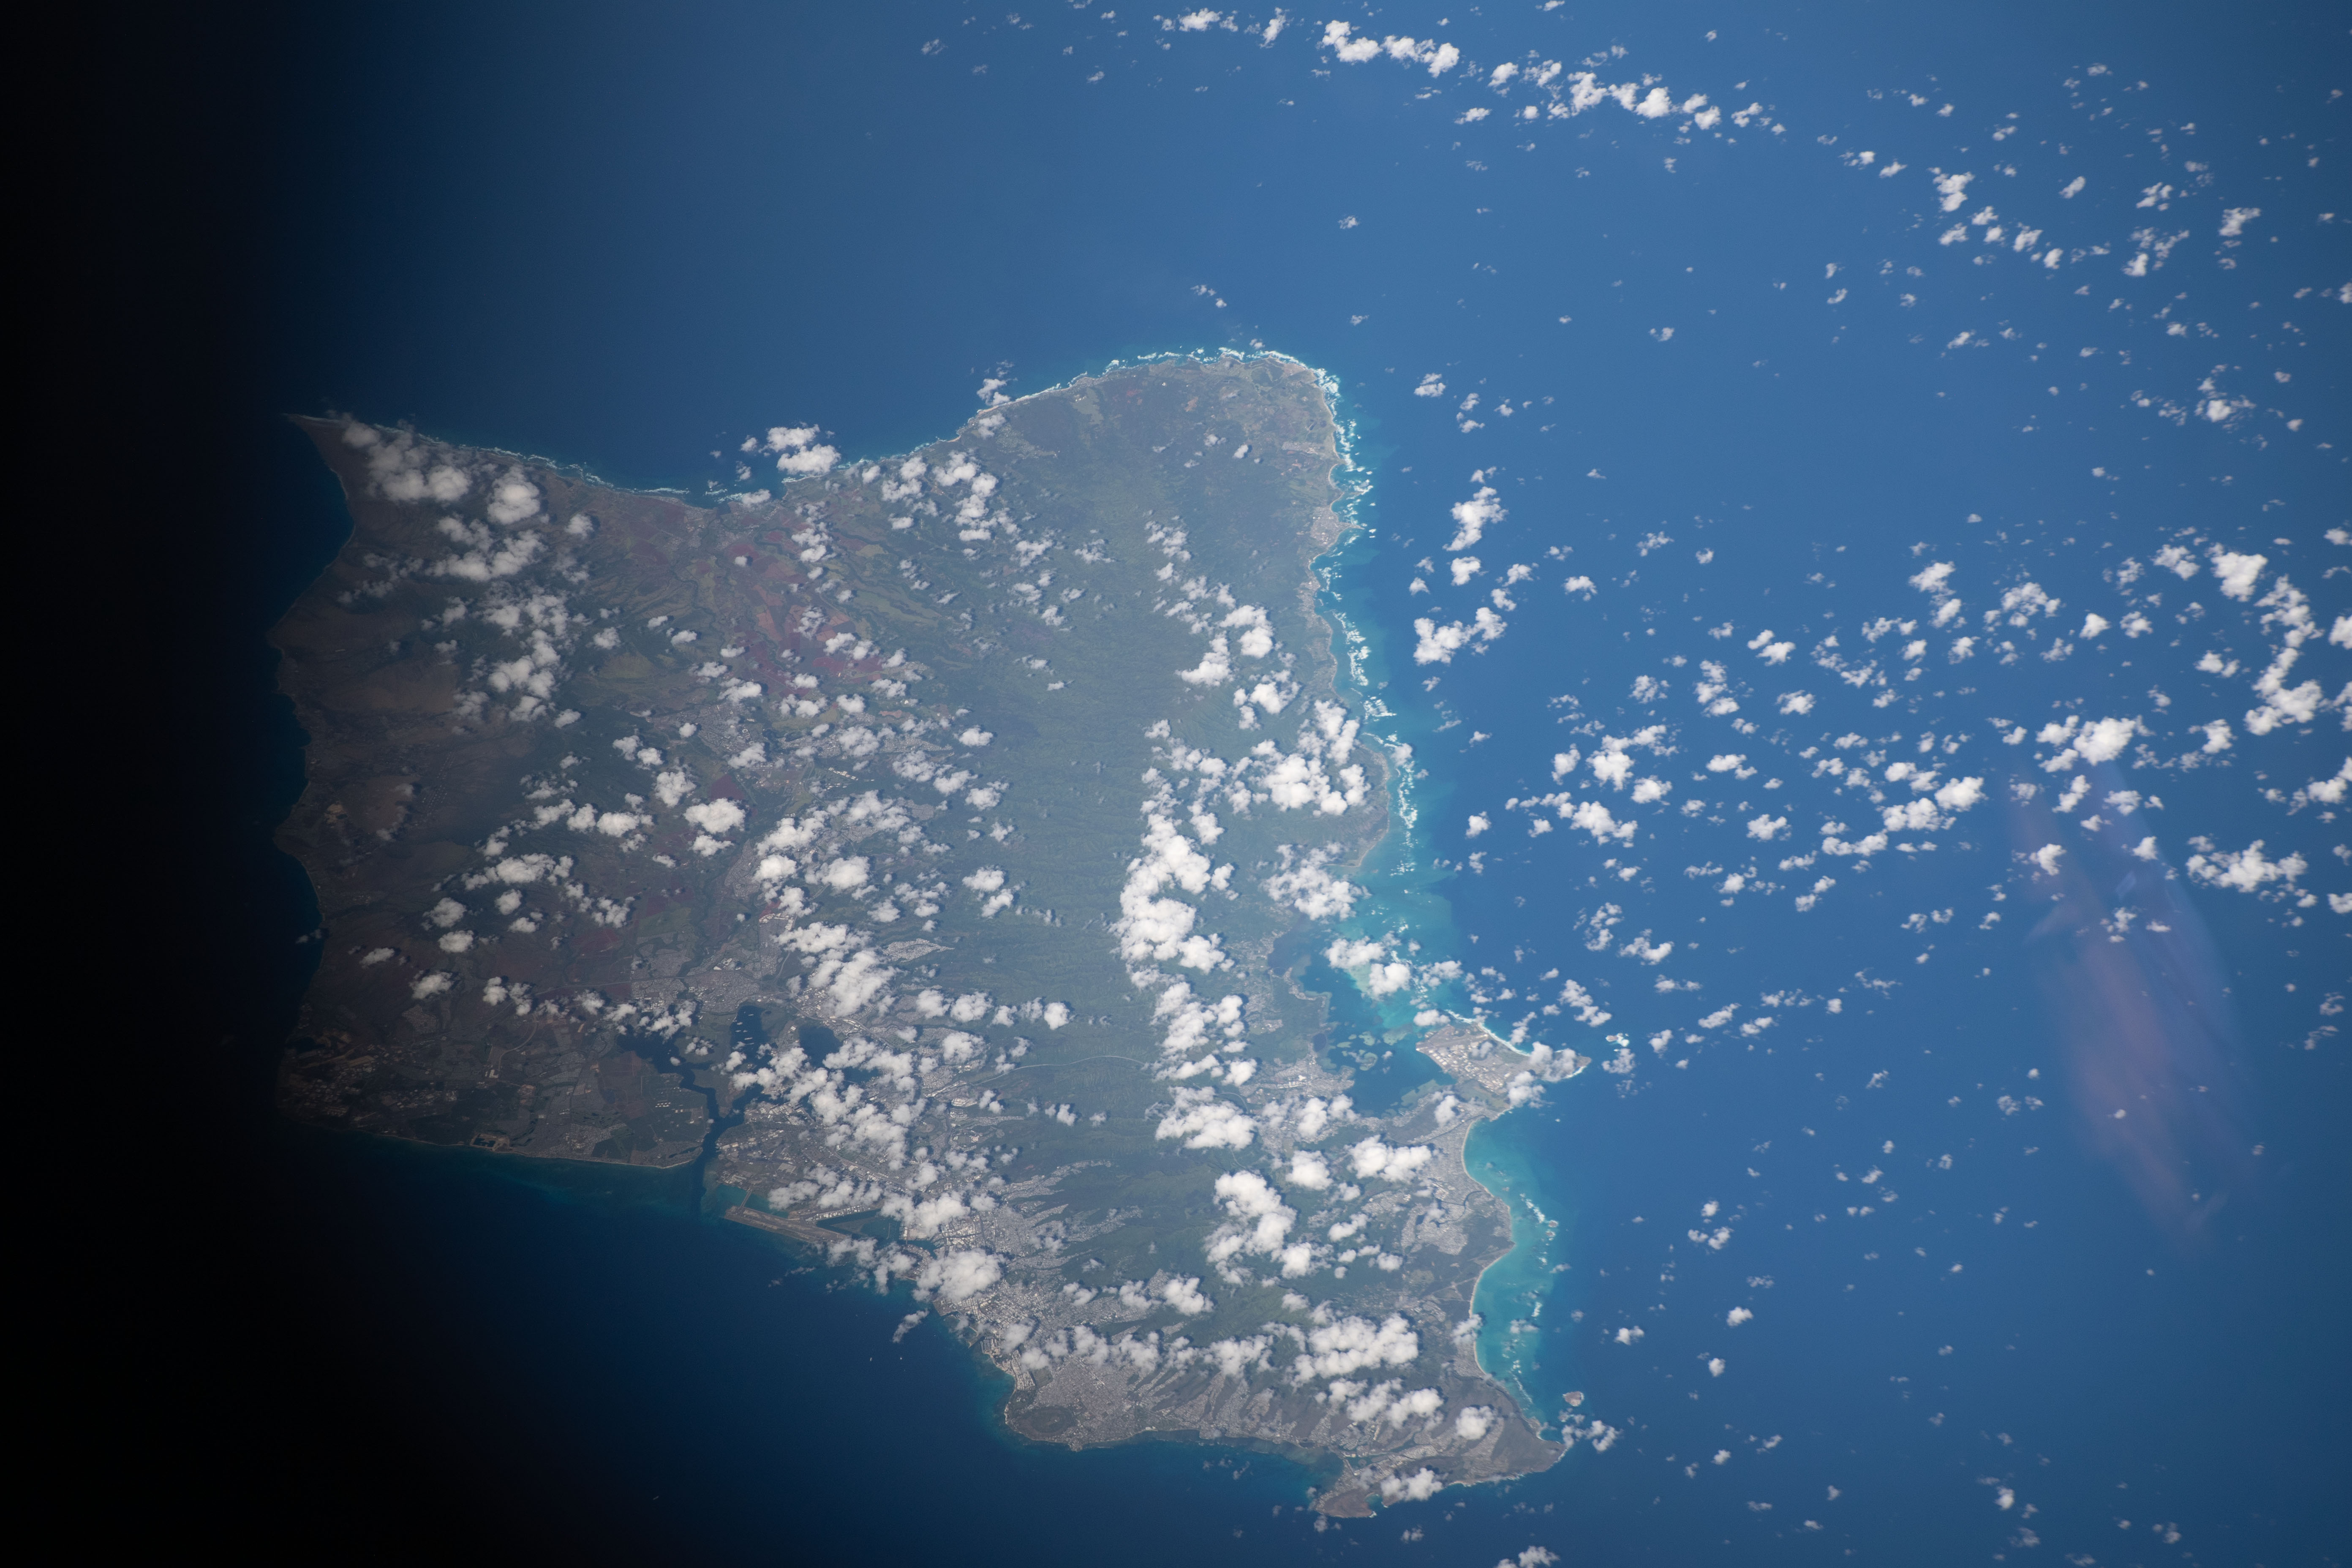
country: USA-HAWAII
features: O'AHU, KAAAWA, SACRED FALLS STATE PARK
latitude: 21.5
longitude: -157.9
